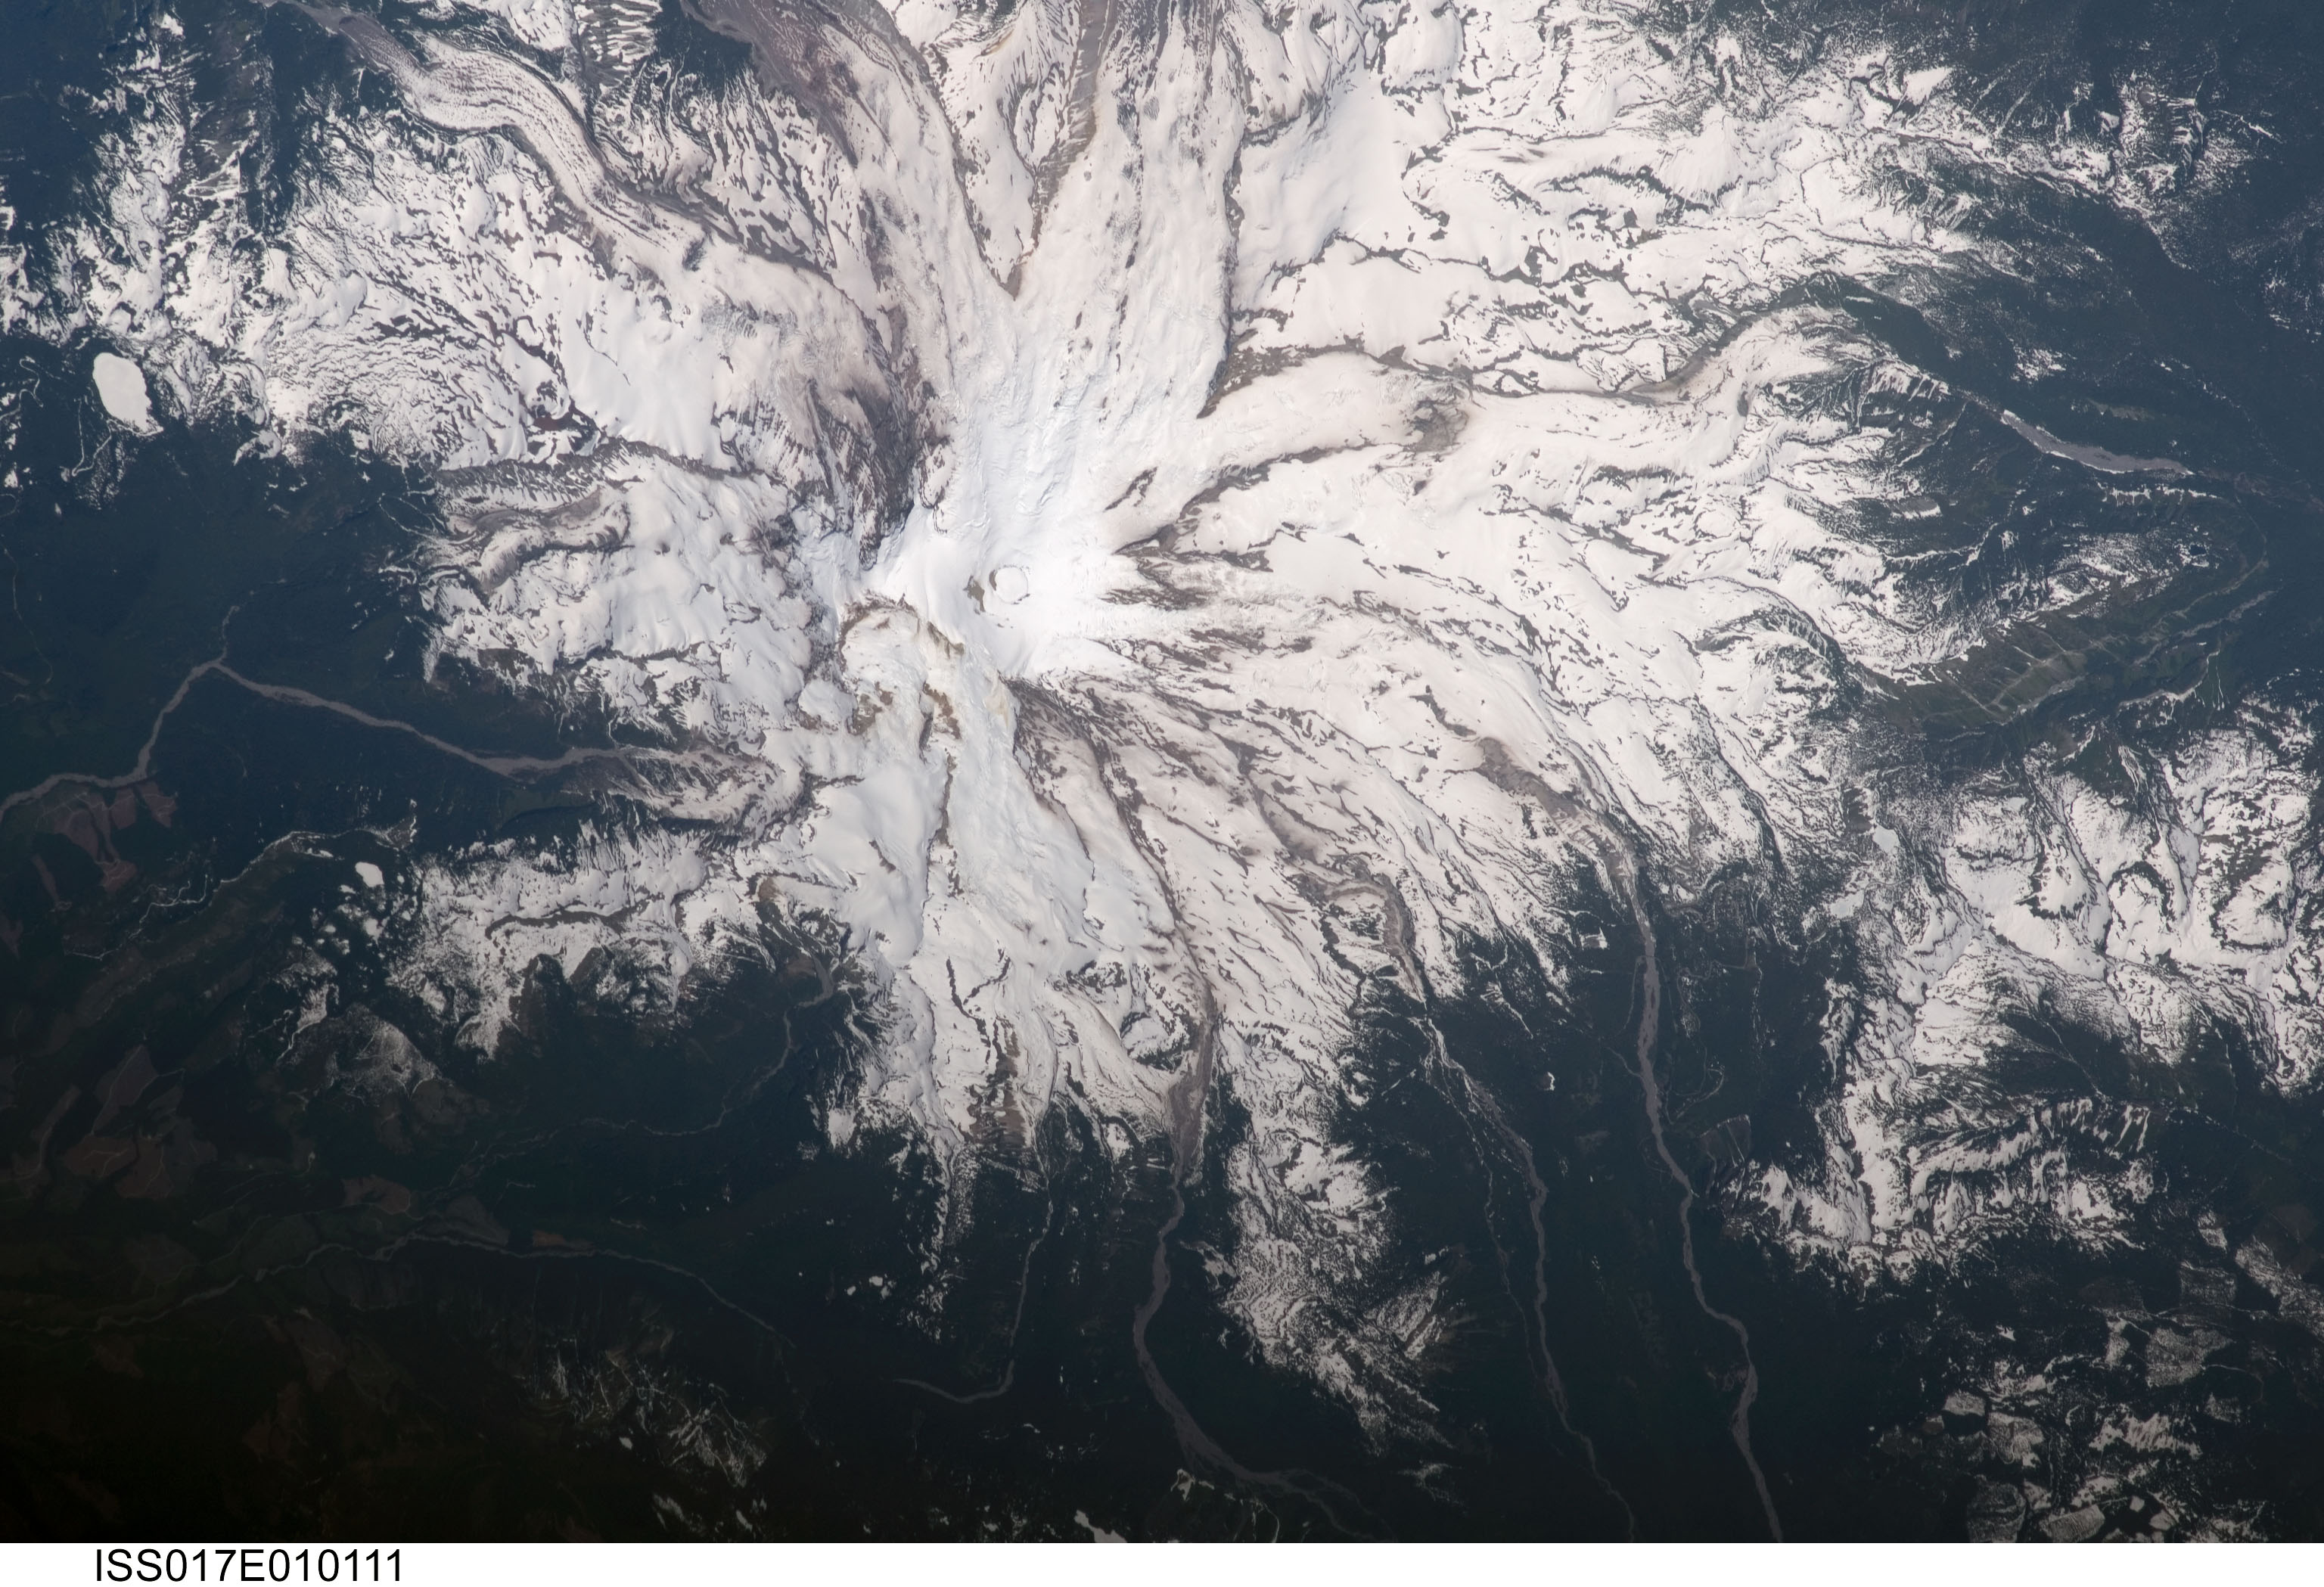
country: USA-WASHINGTON
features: MOUNT RAINIER, GLACIERS
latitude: 46.8
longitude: -121.7
